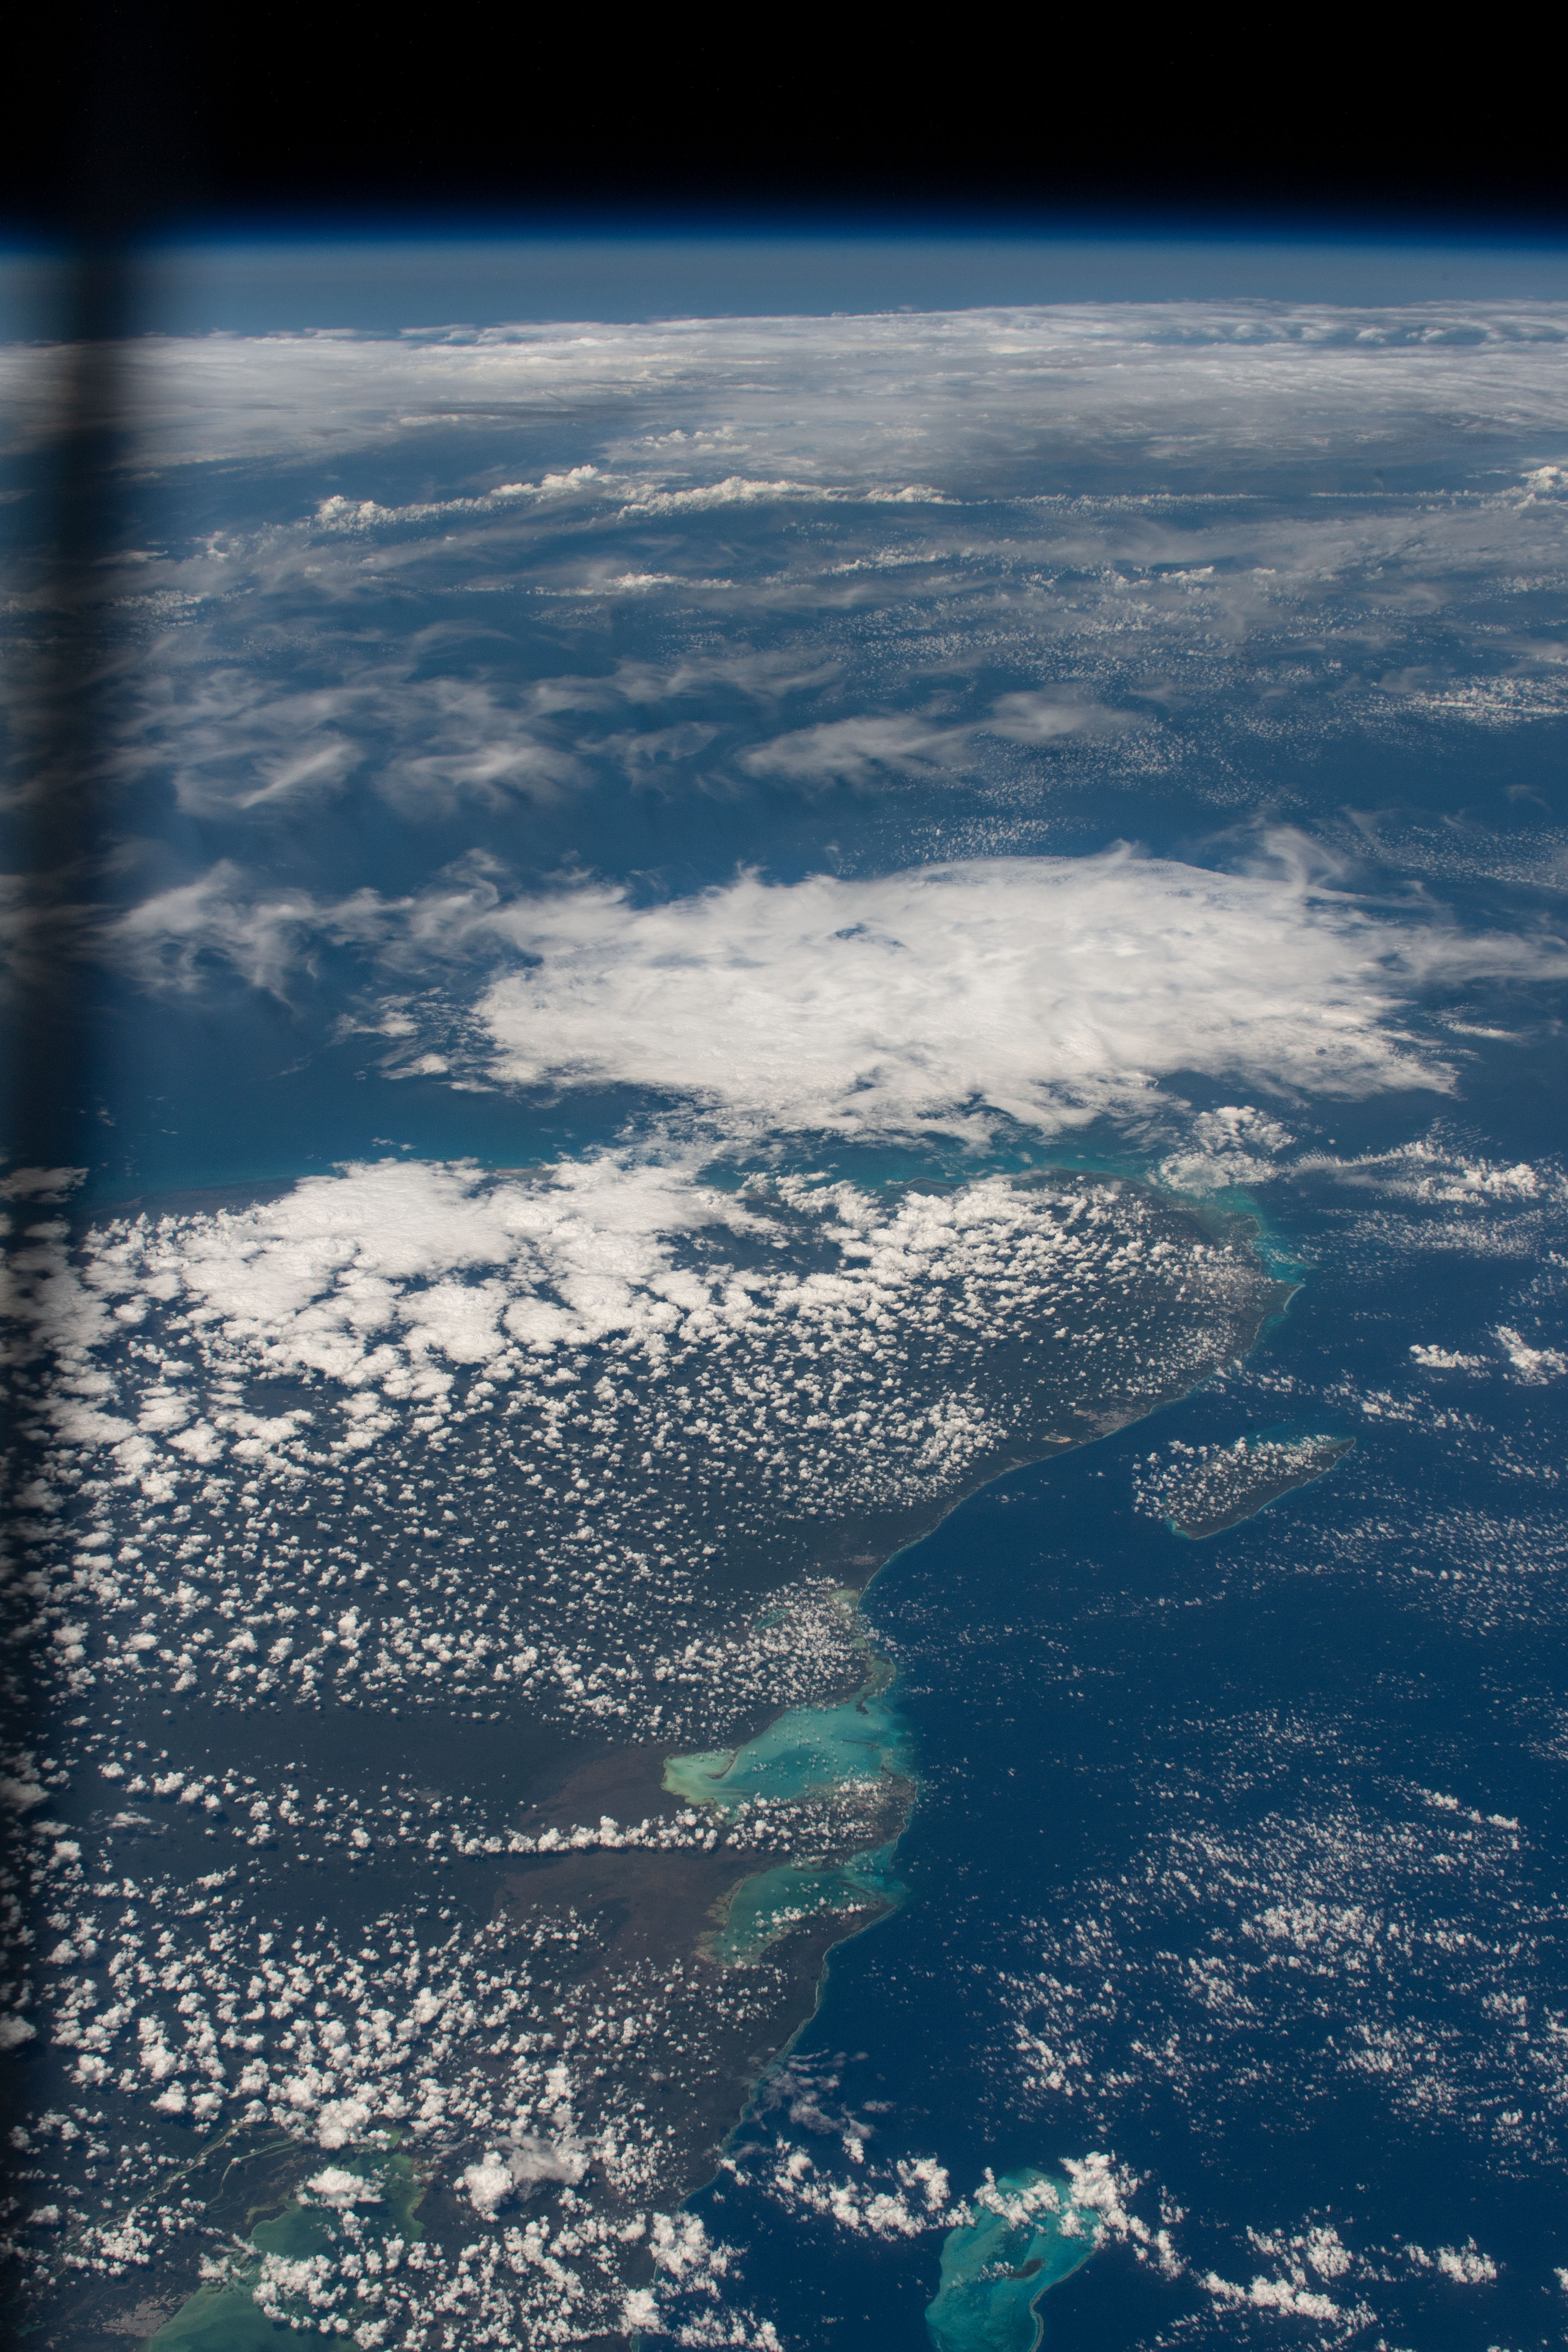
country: MEXICO
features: SIAN KA'AN BIOSPHERE RESERVE, EARTH LIMB, REEF, COZUMEL ISLAND, GULF OF MEXICO, CARIBBEAN SEA
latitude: 19.4
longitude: -87.2
